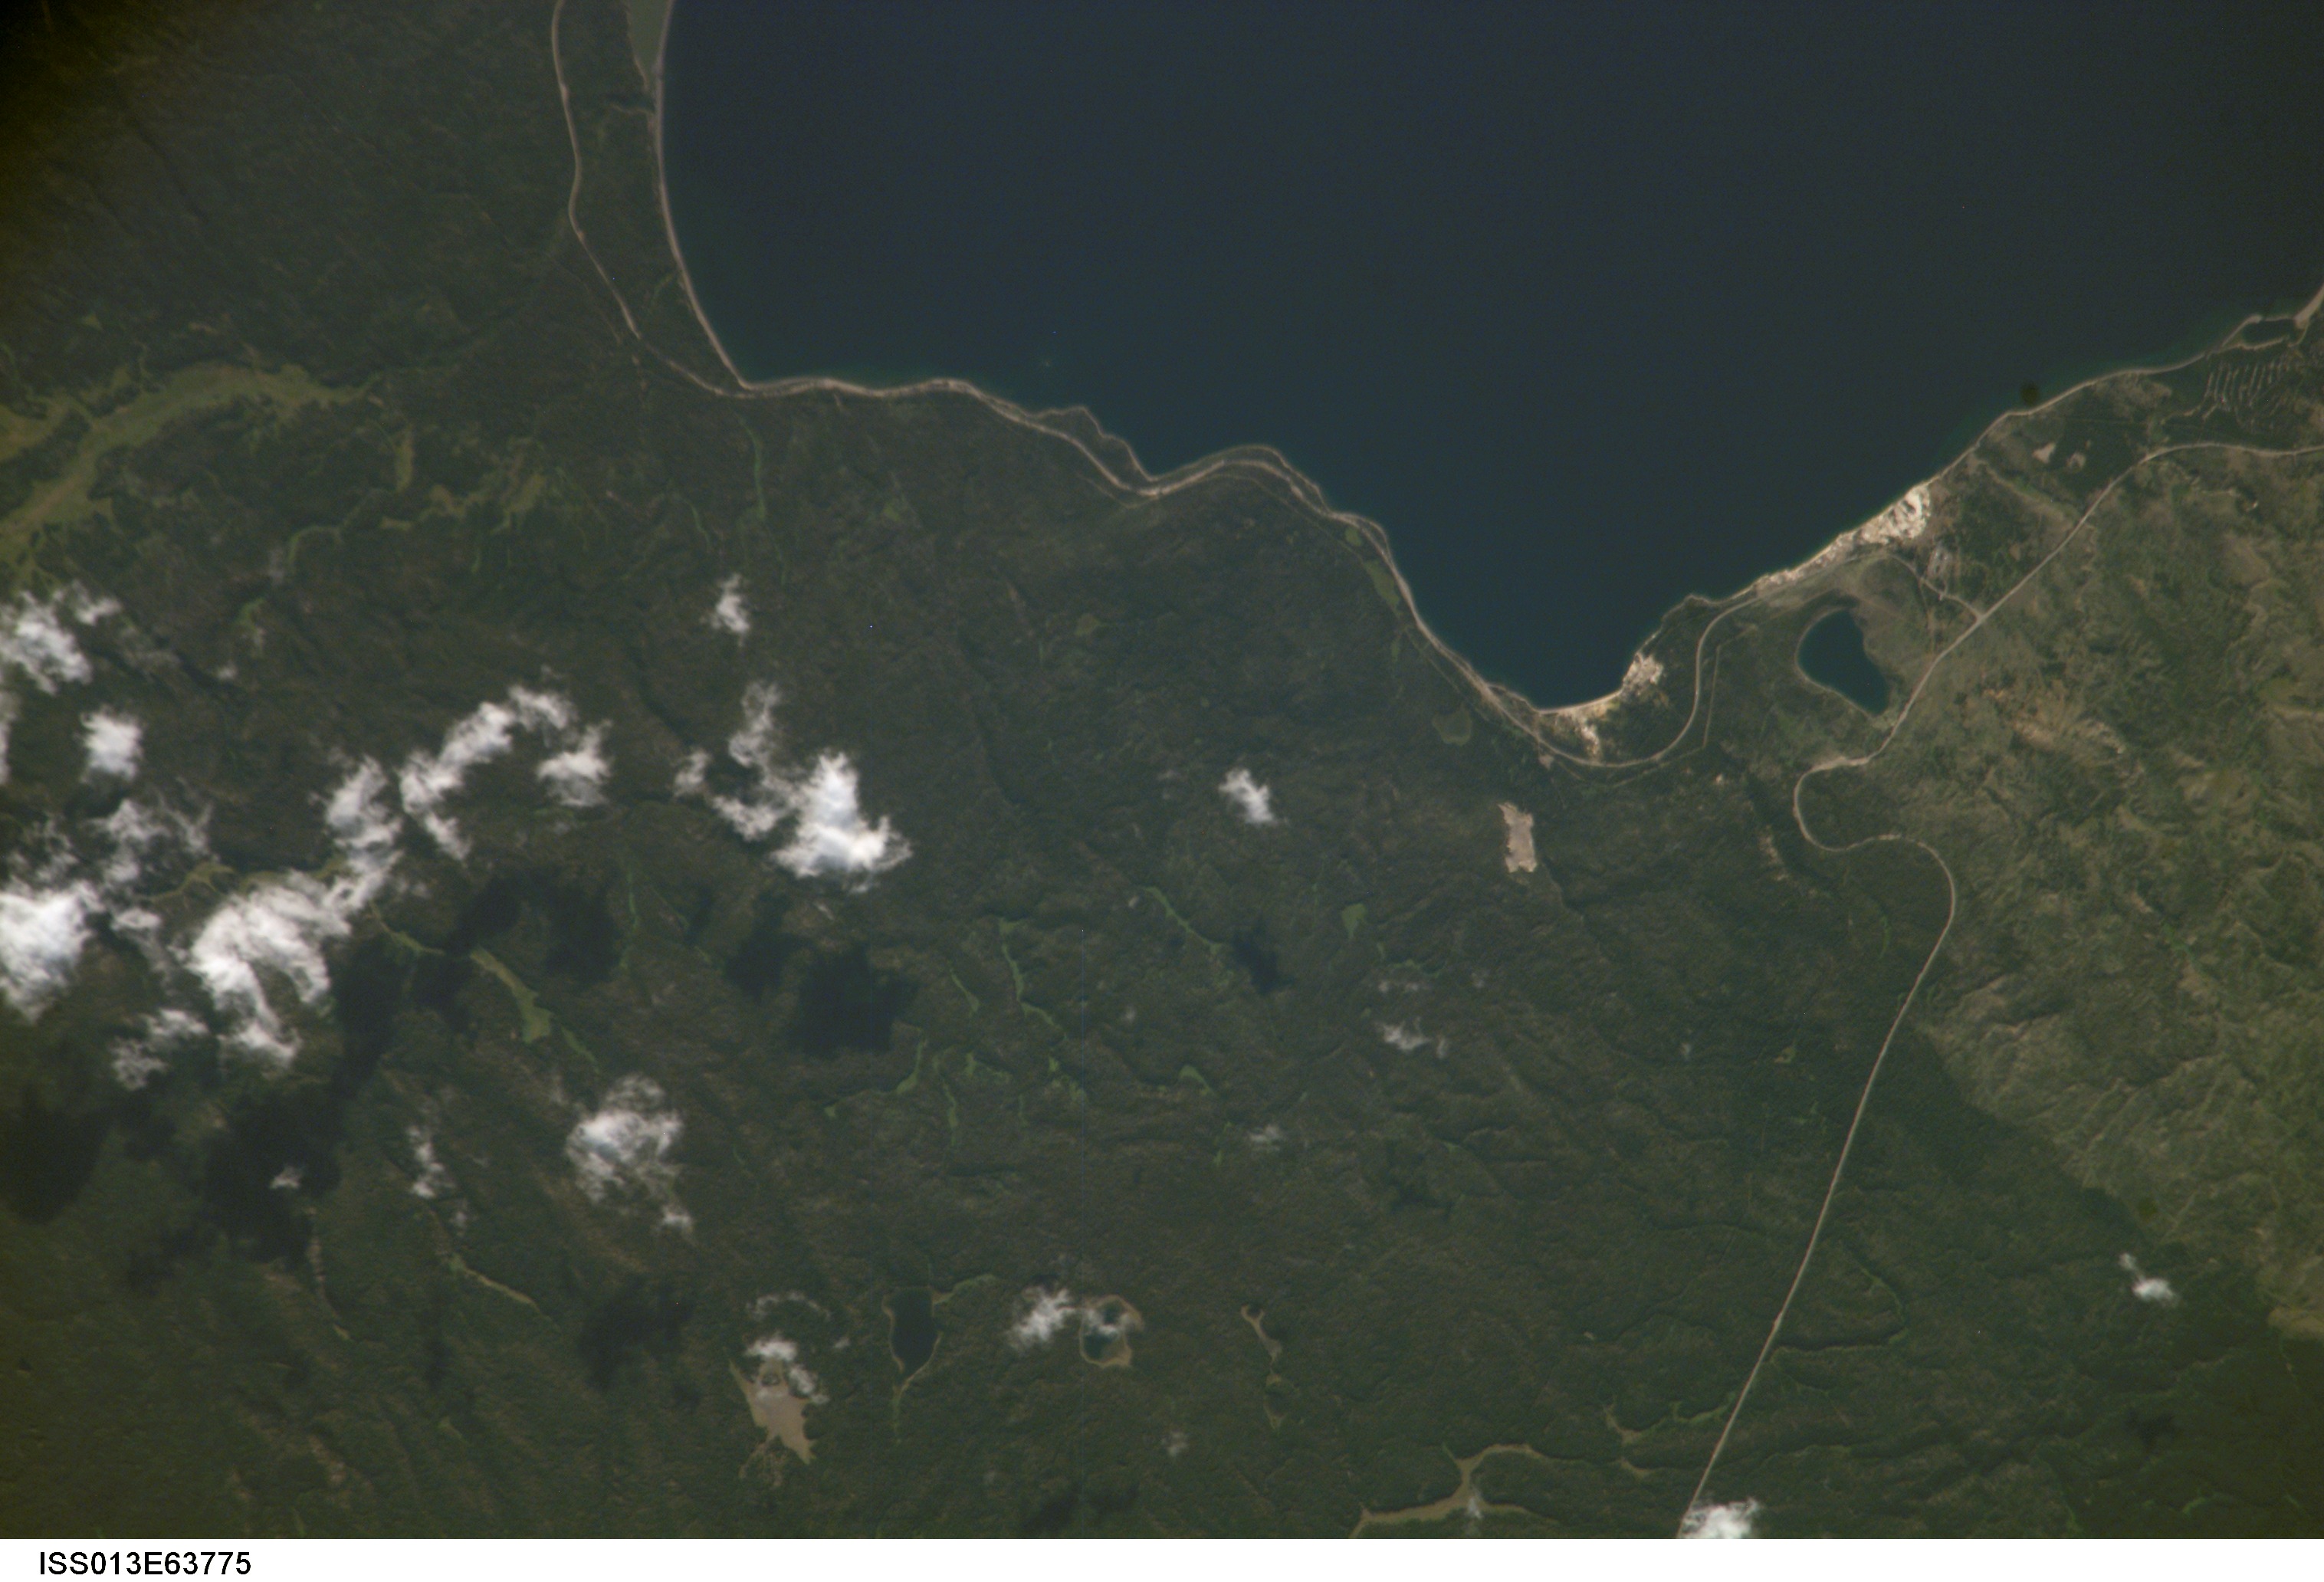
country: USA-WYOMING
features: WEST THUMB, DUCK LAKE
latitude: 44.5
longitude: -110.5
